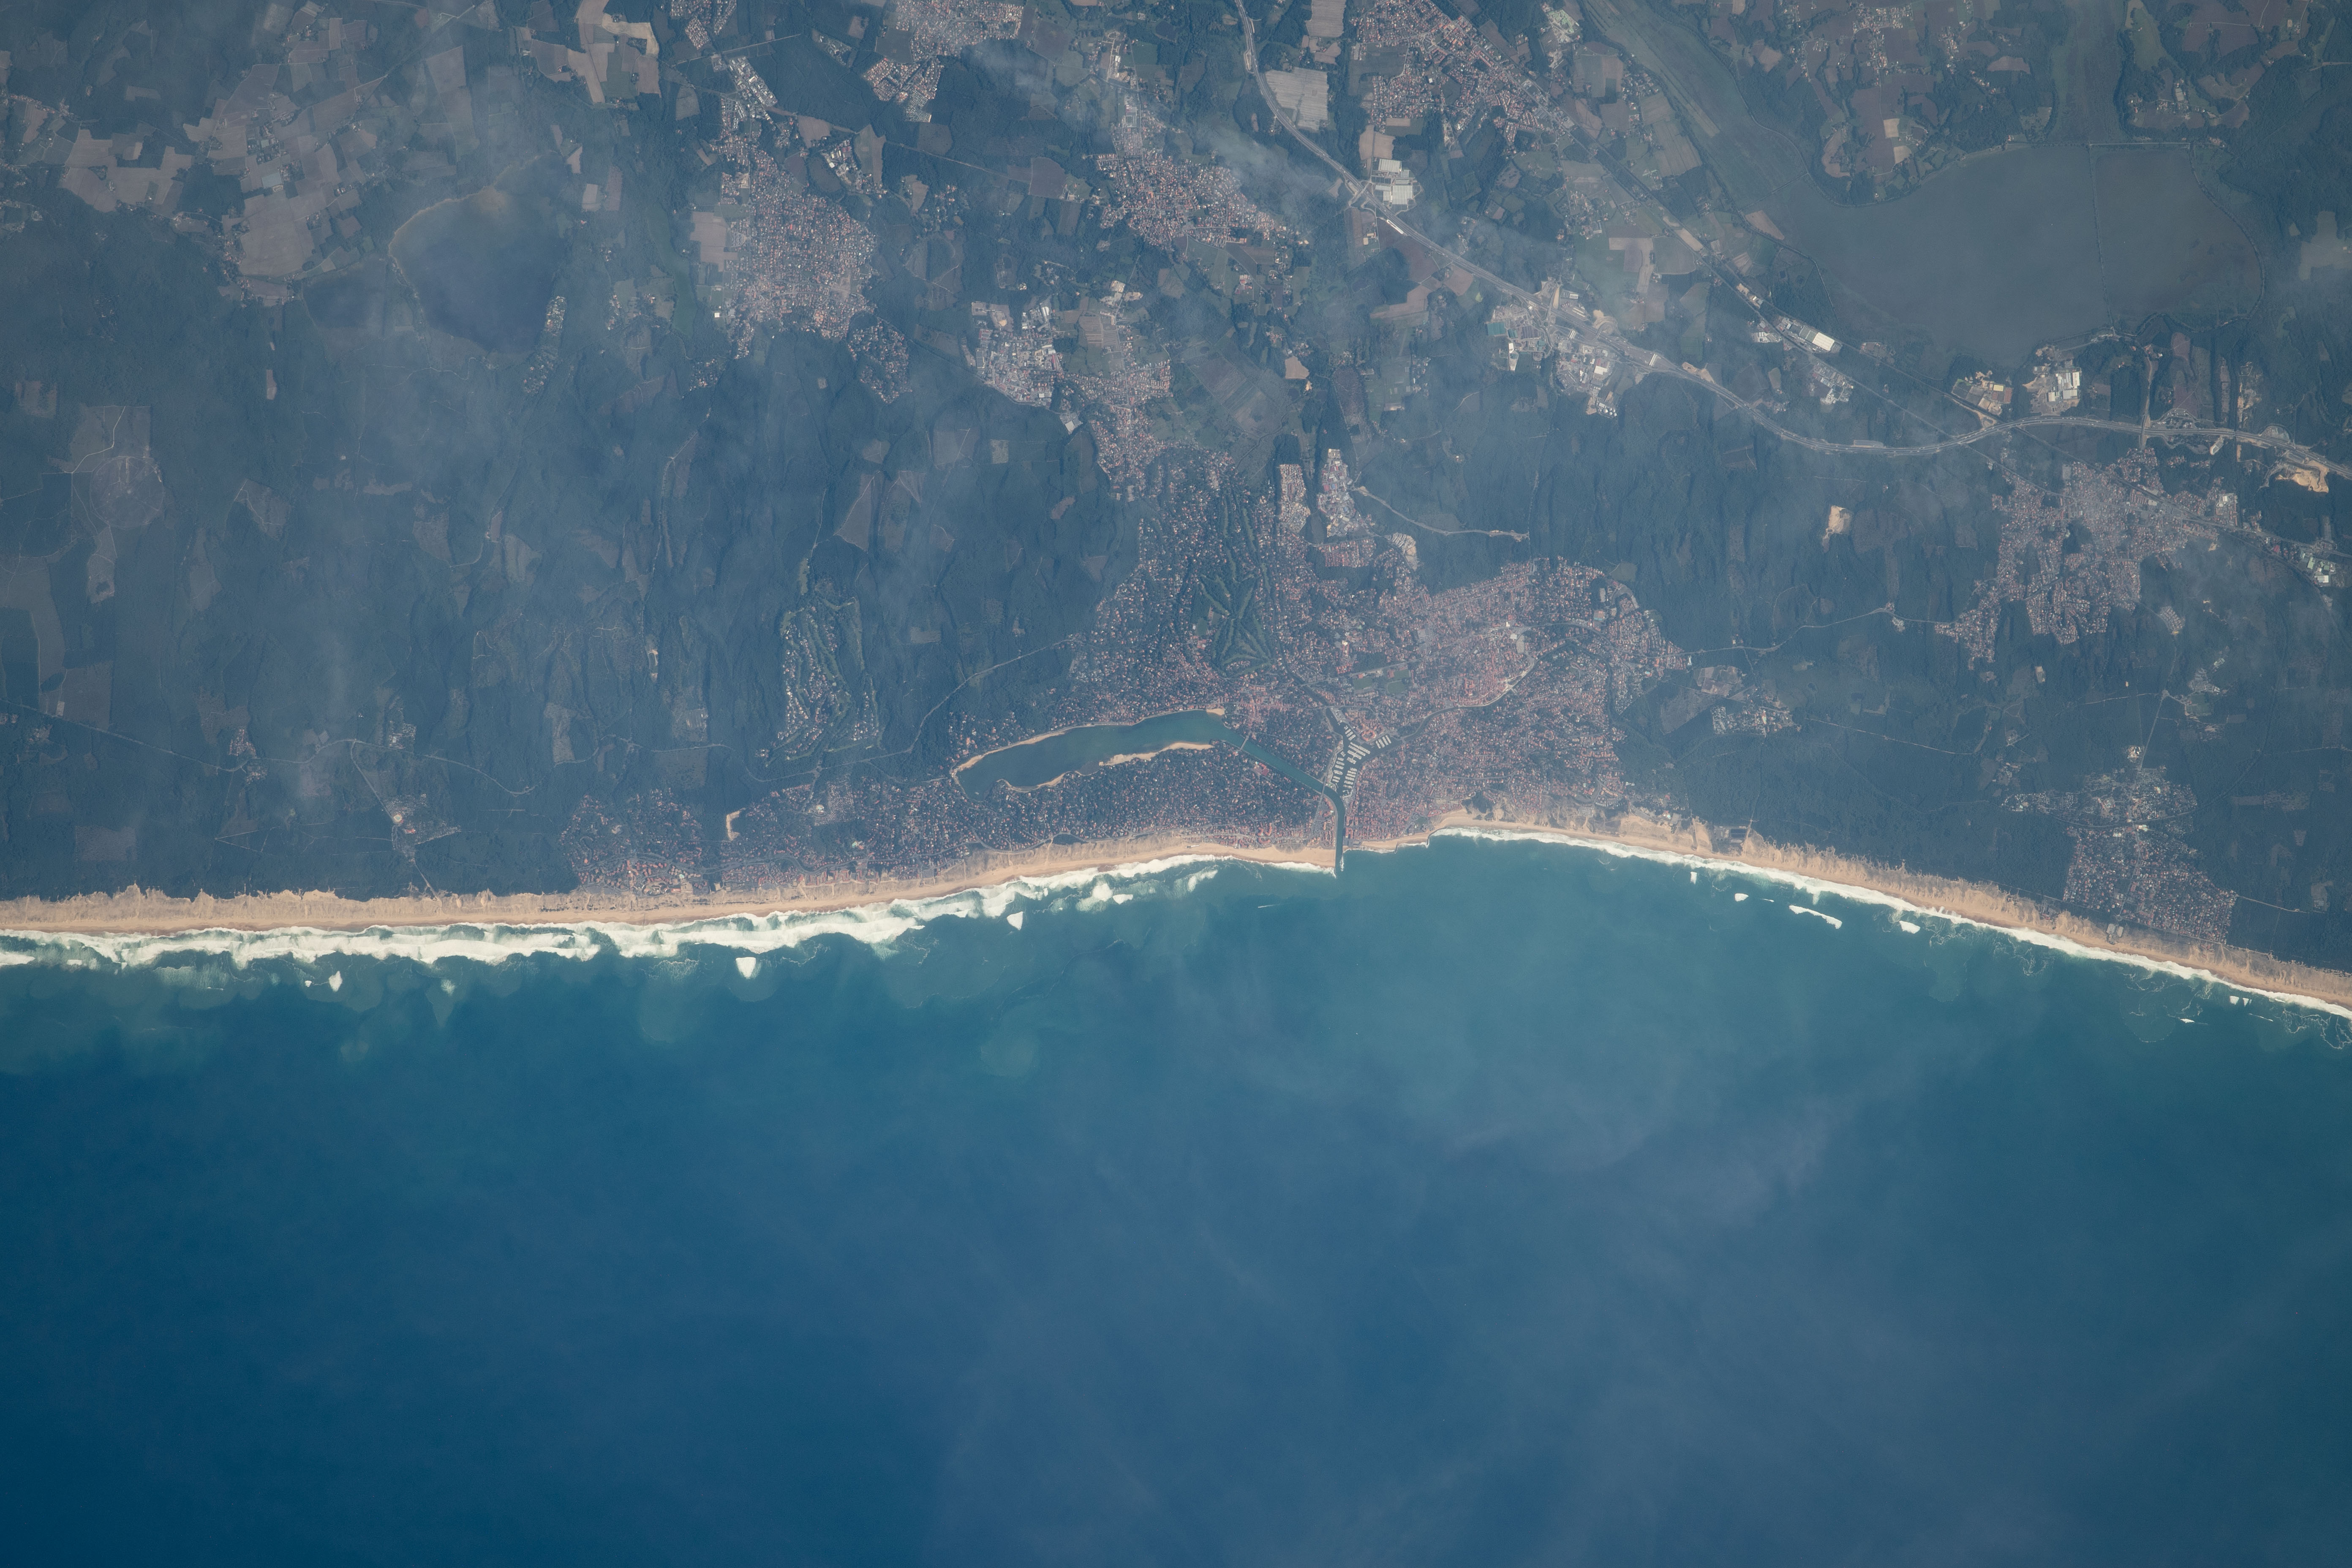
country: FRANCE
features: LAC D'HOSSEGOR, PASSE DU BOUCAROT, LES SEMIS
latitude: 43.7
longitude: -1.4
